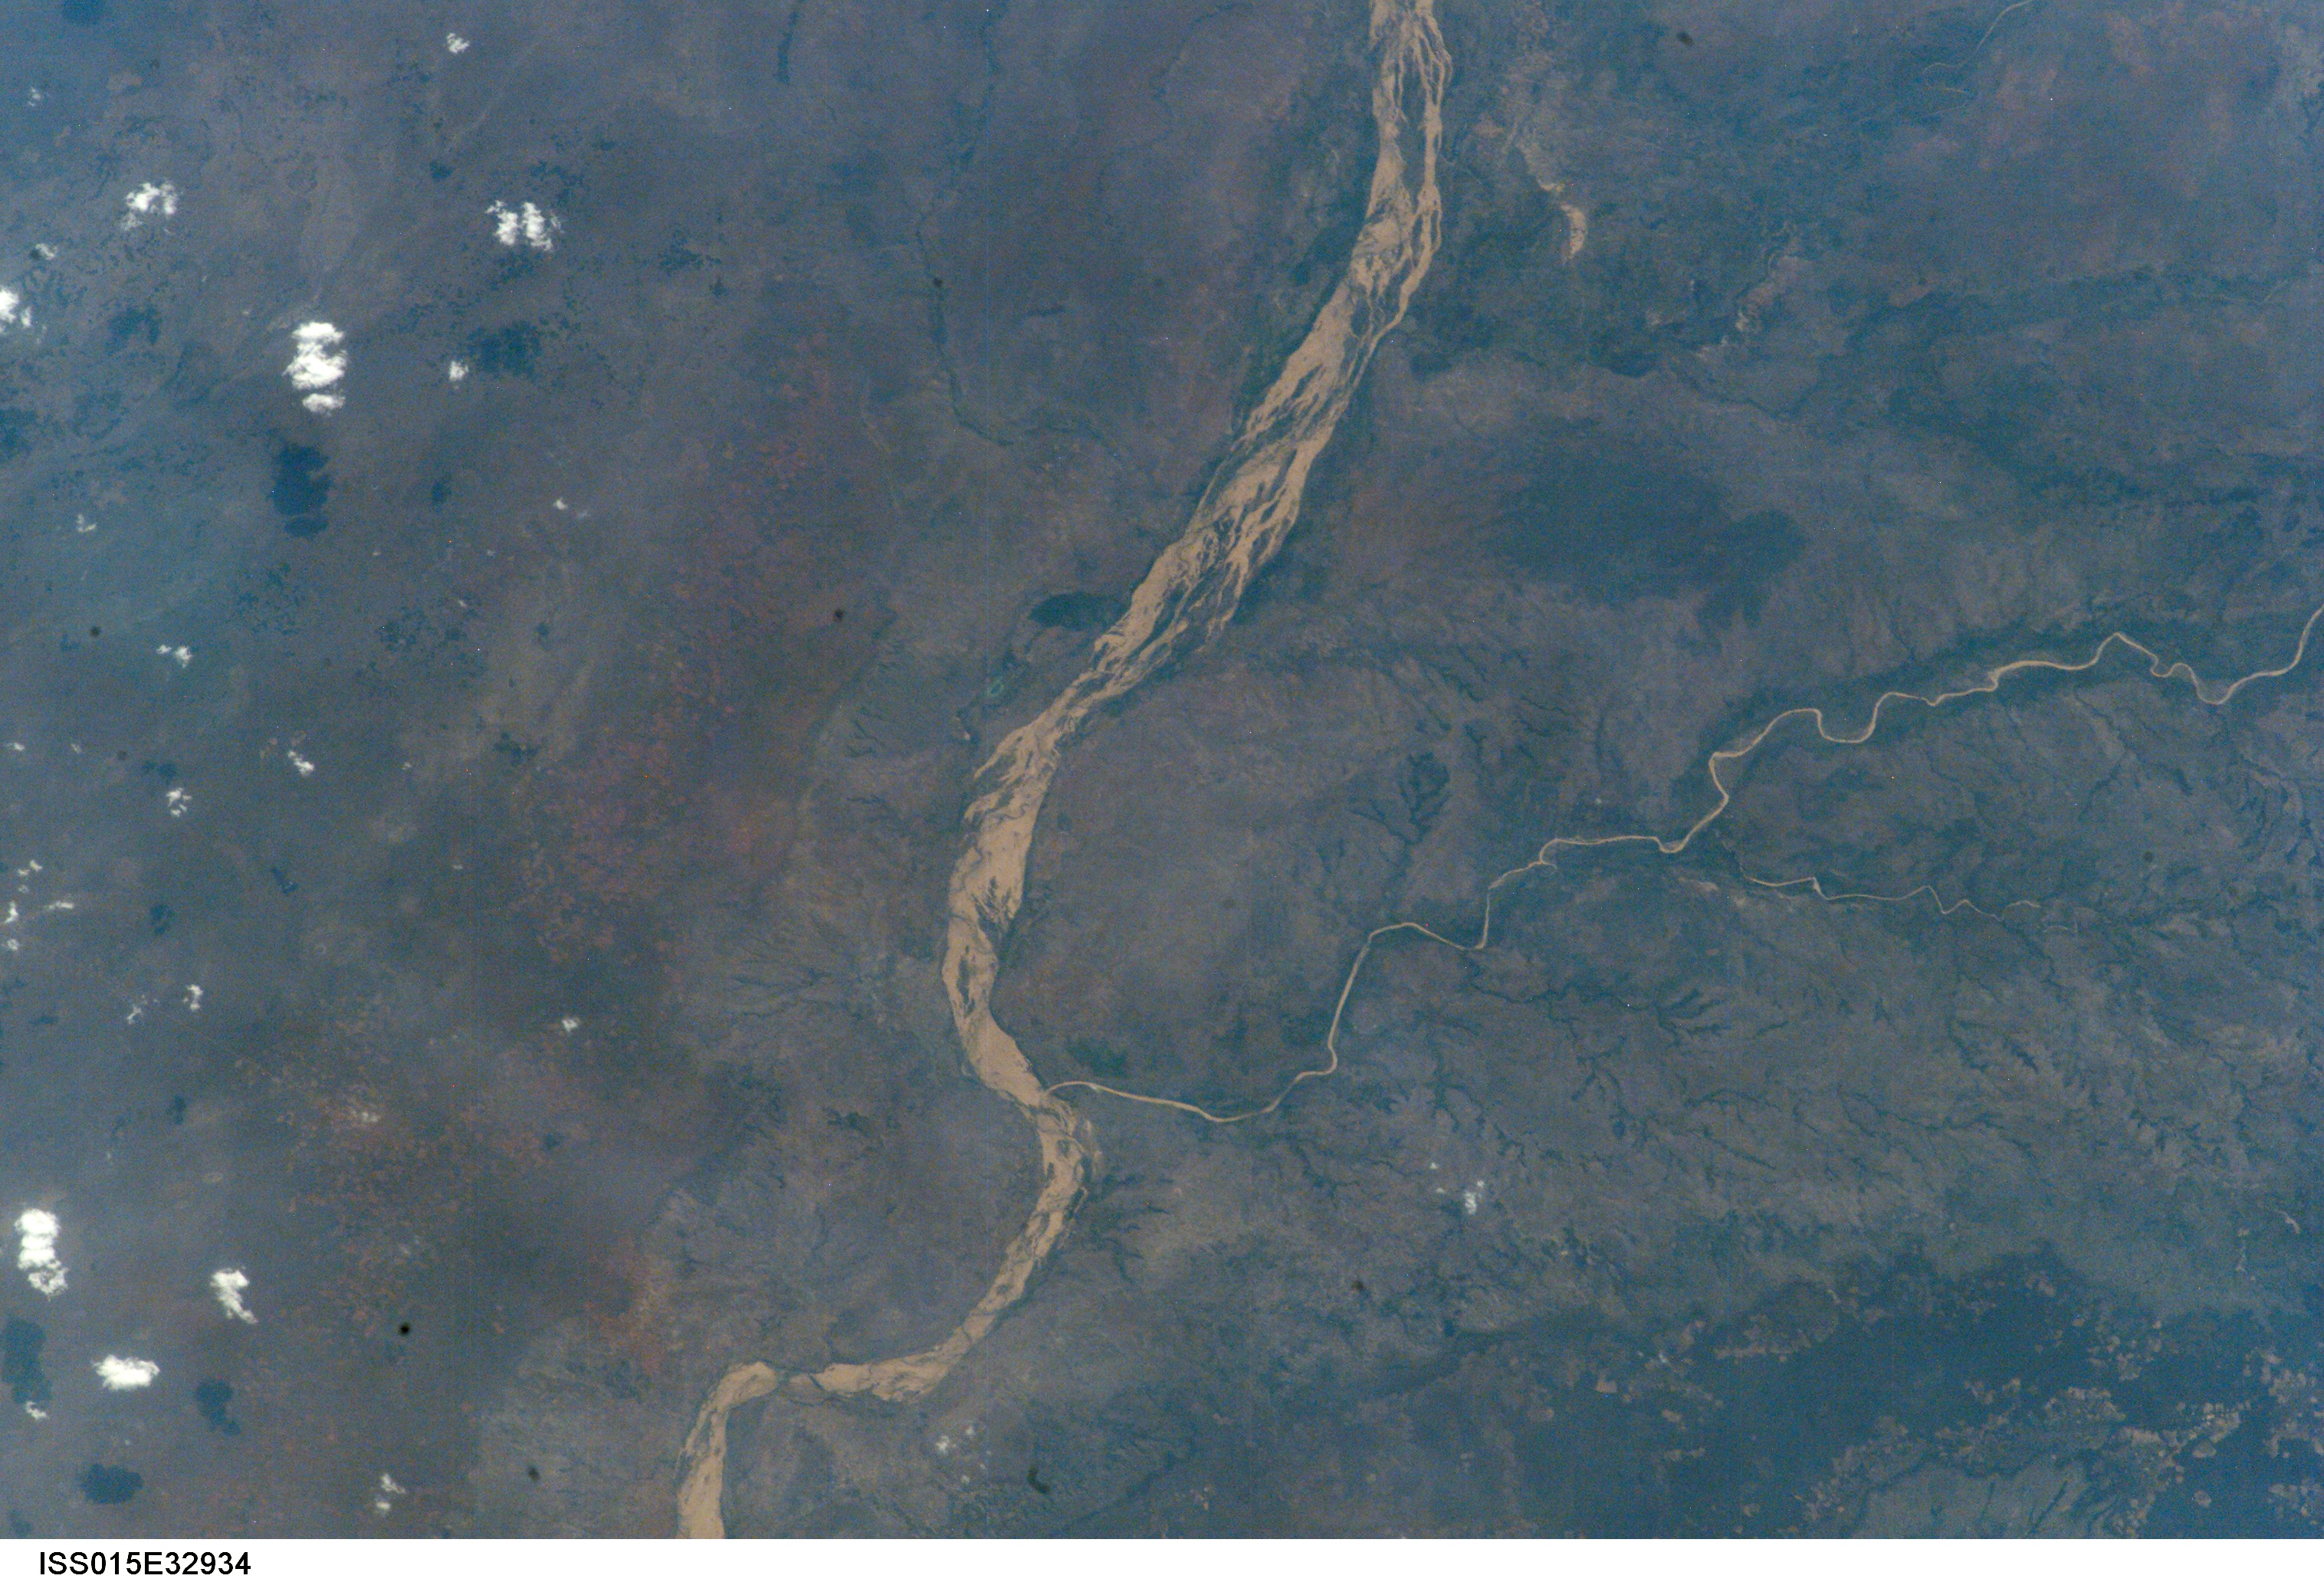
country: MOZAMBIQUE
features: SAVE R., YUMOOZE R., FOREST
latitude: -21.5
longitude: 33.0
